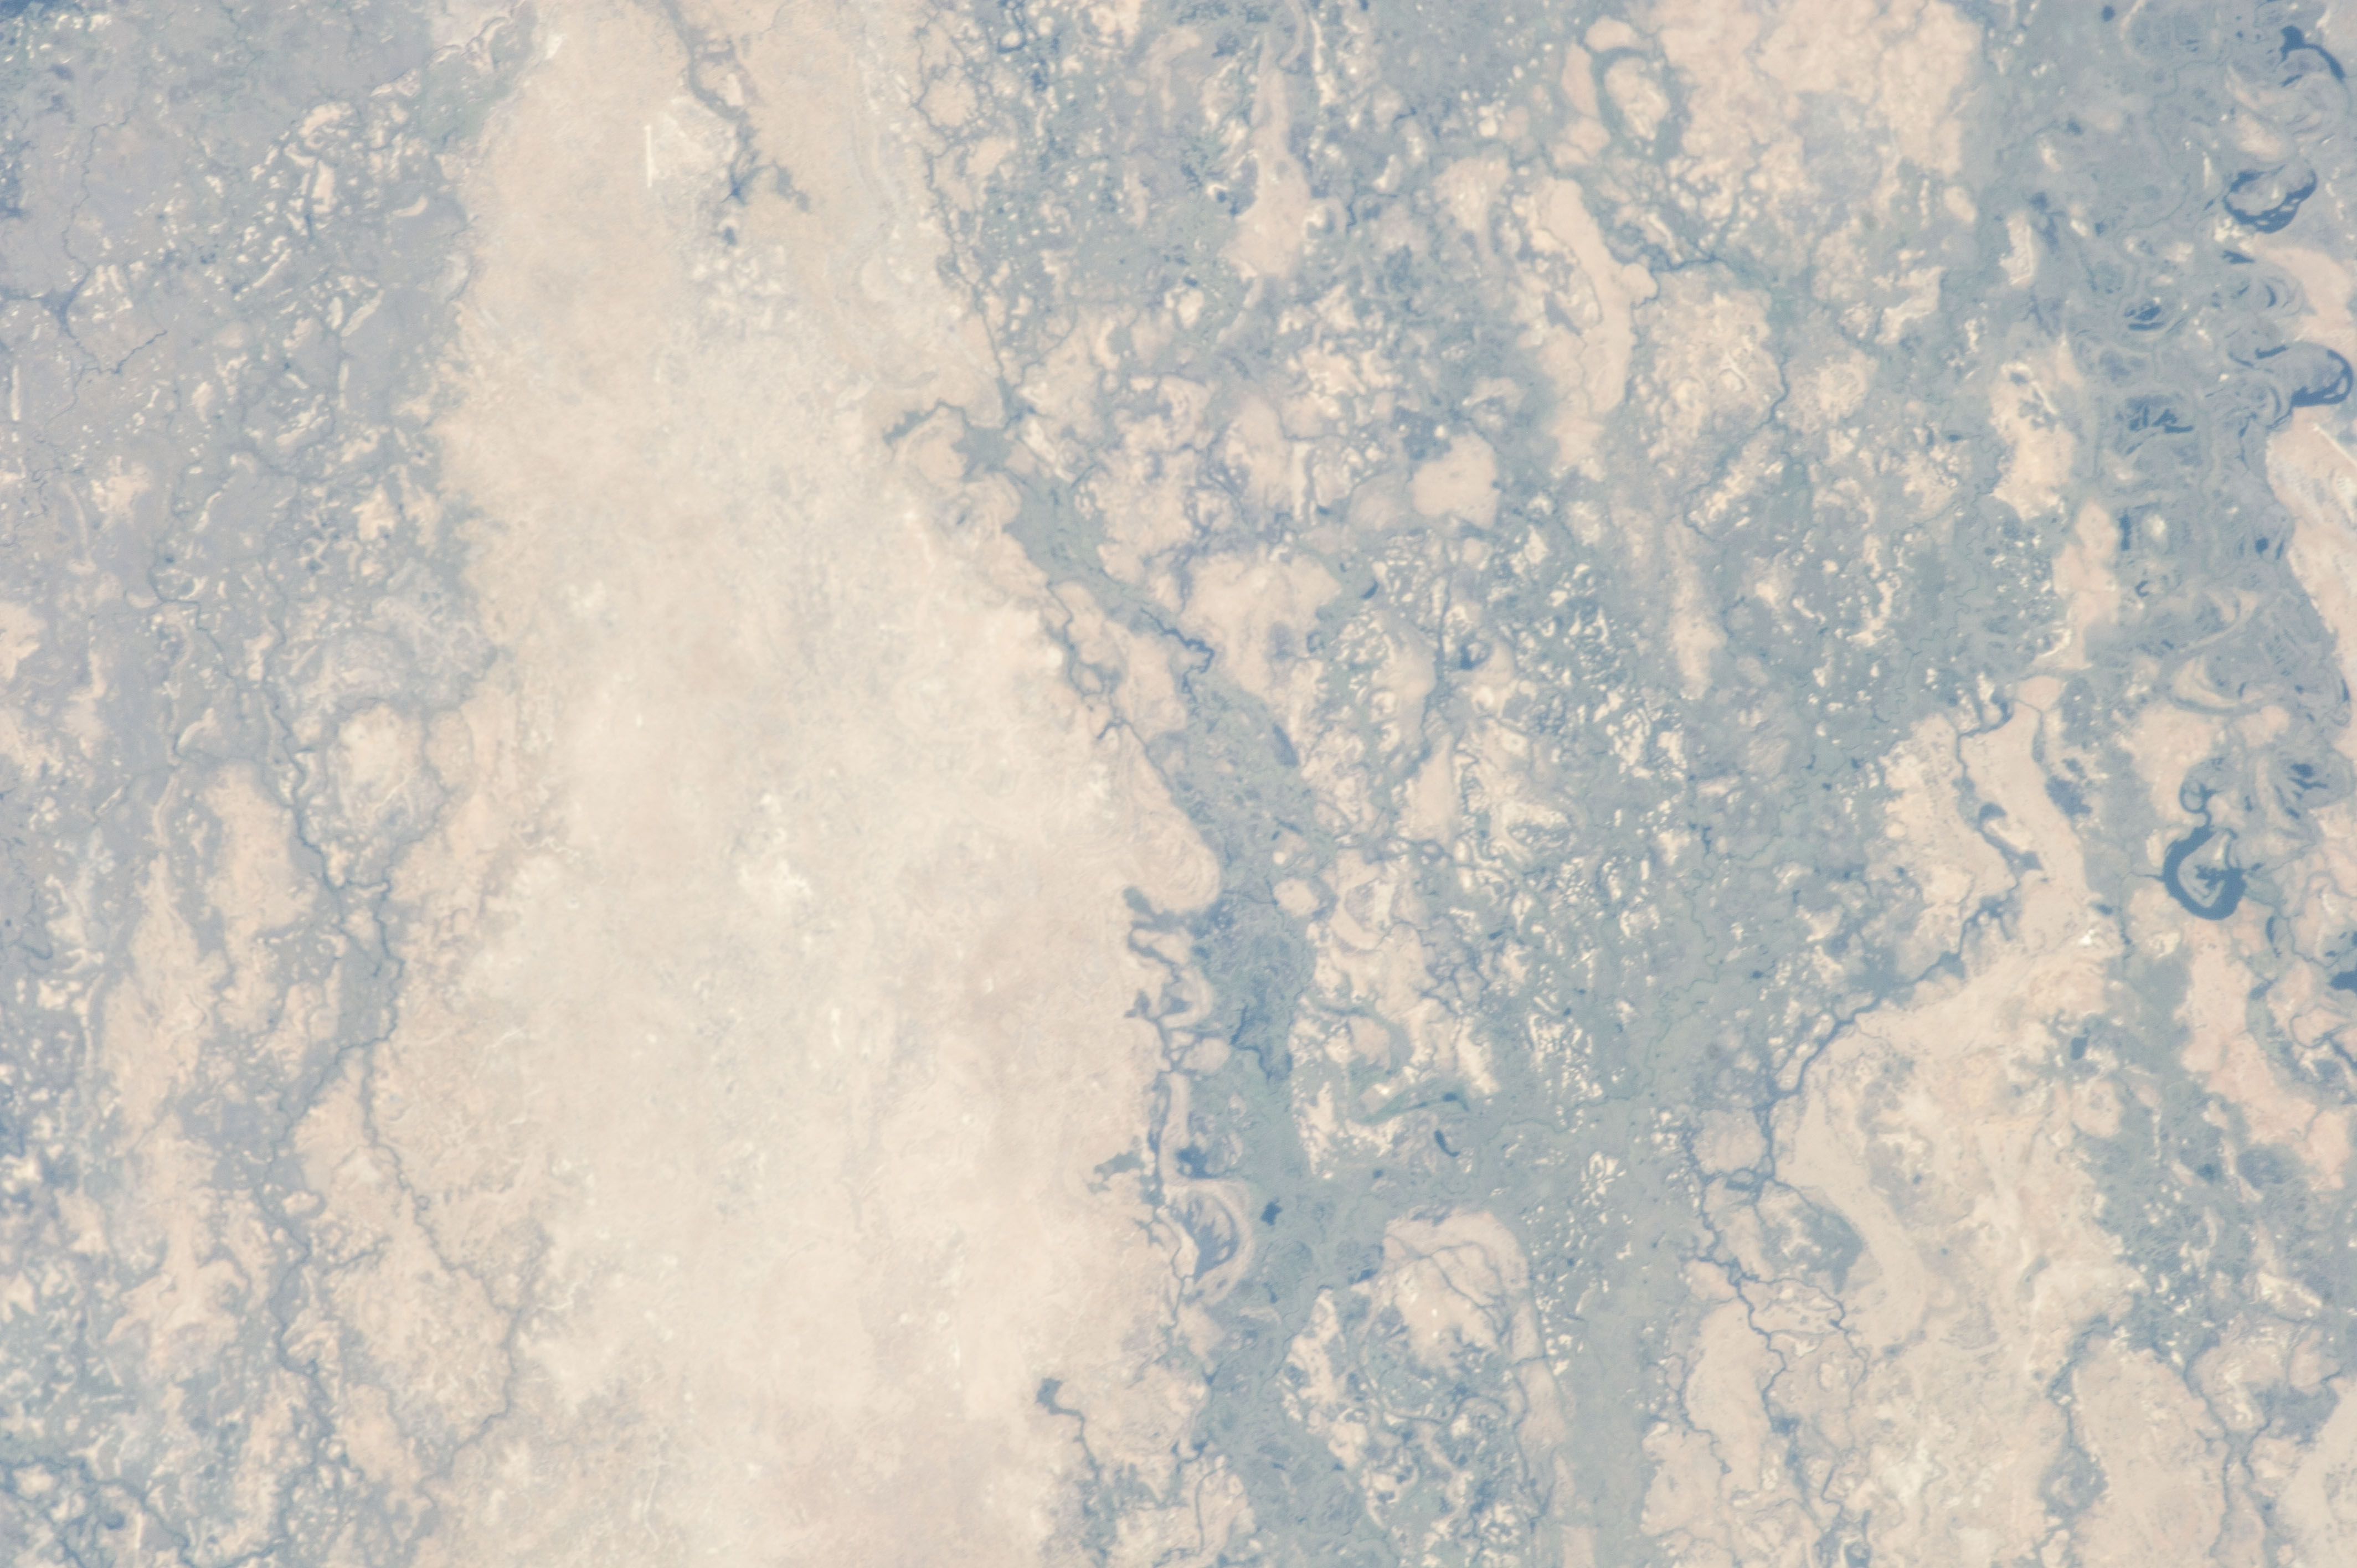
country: BOTSWANA
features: OKAVANGO SWAMP, AGR.
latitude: -19.3
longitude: 23.1
